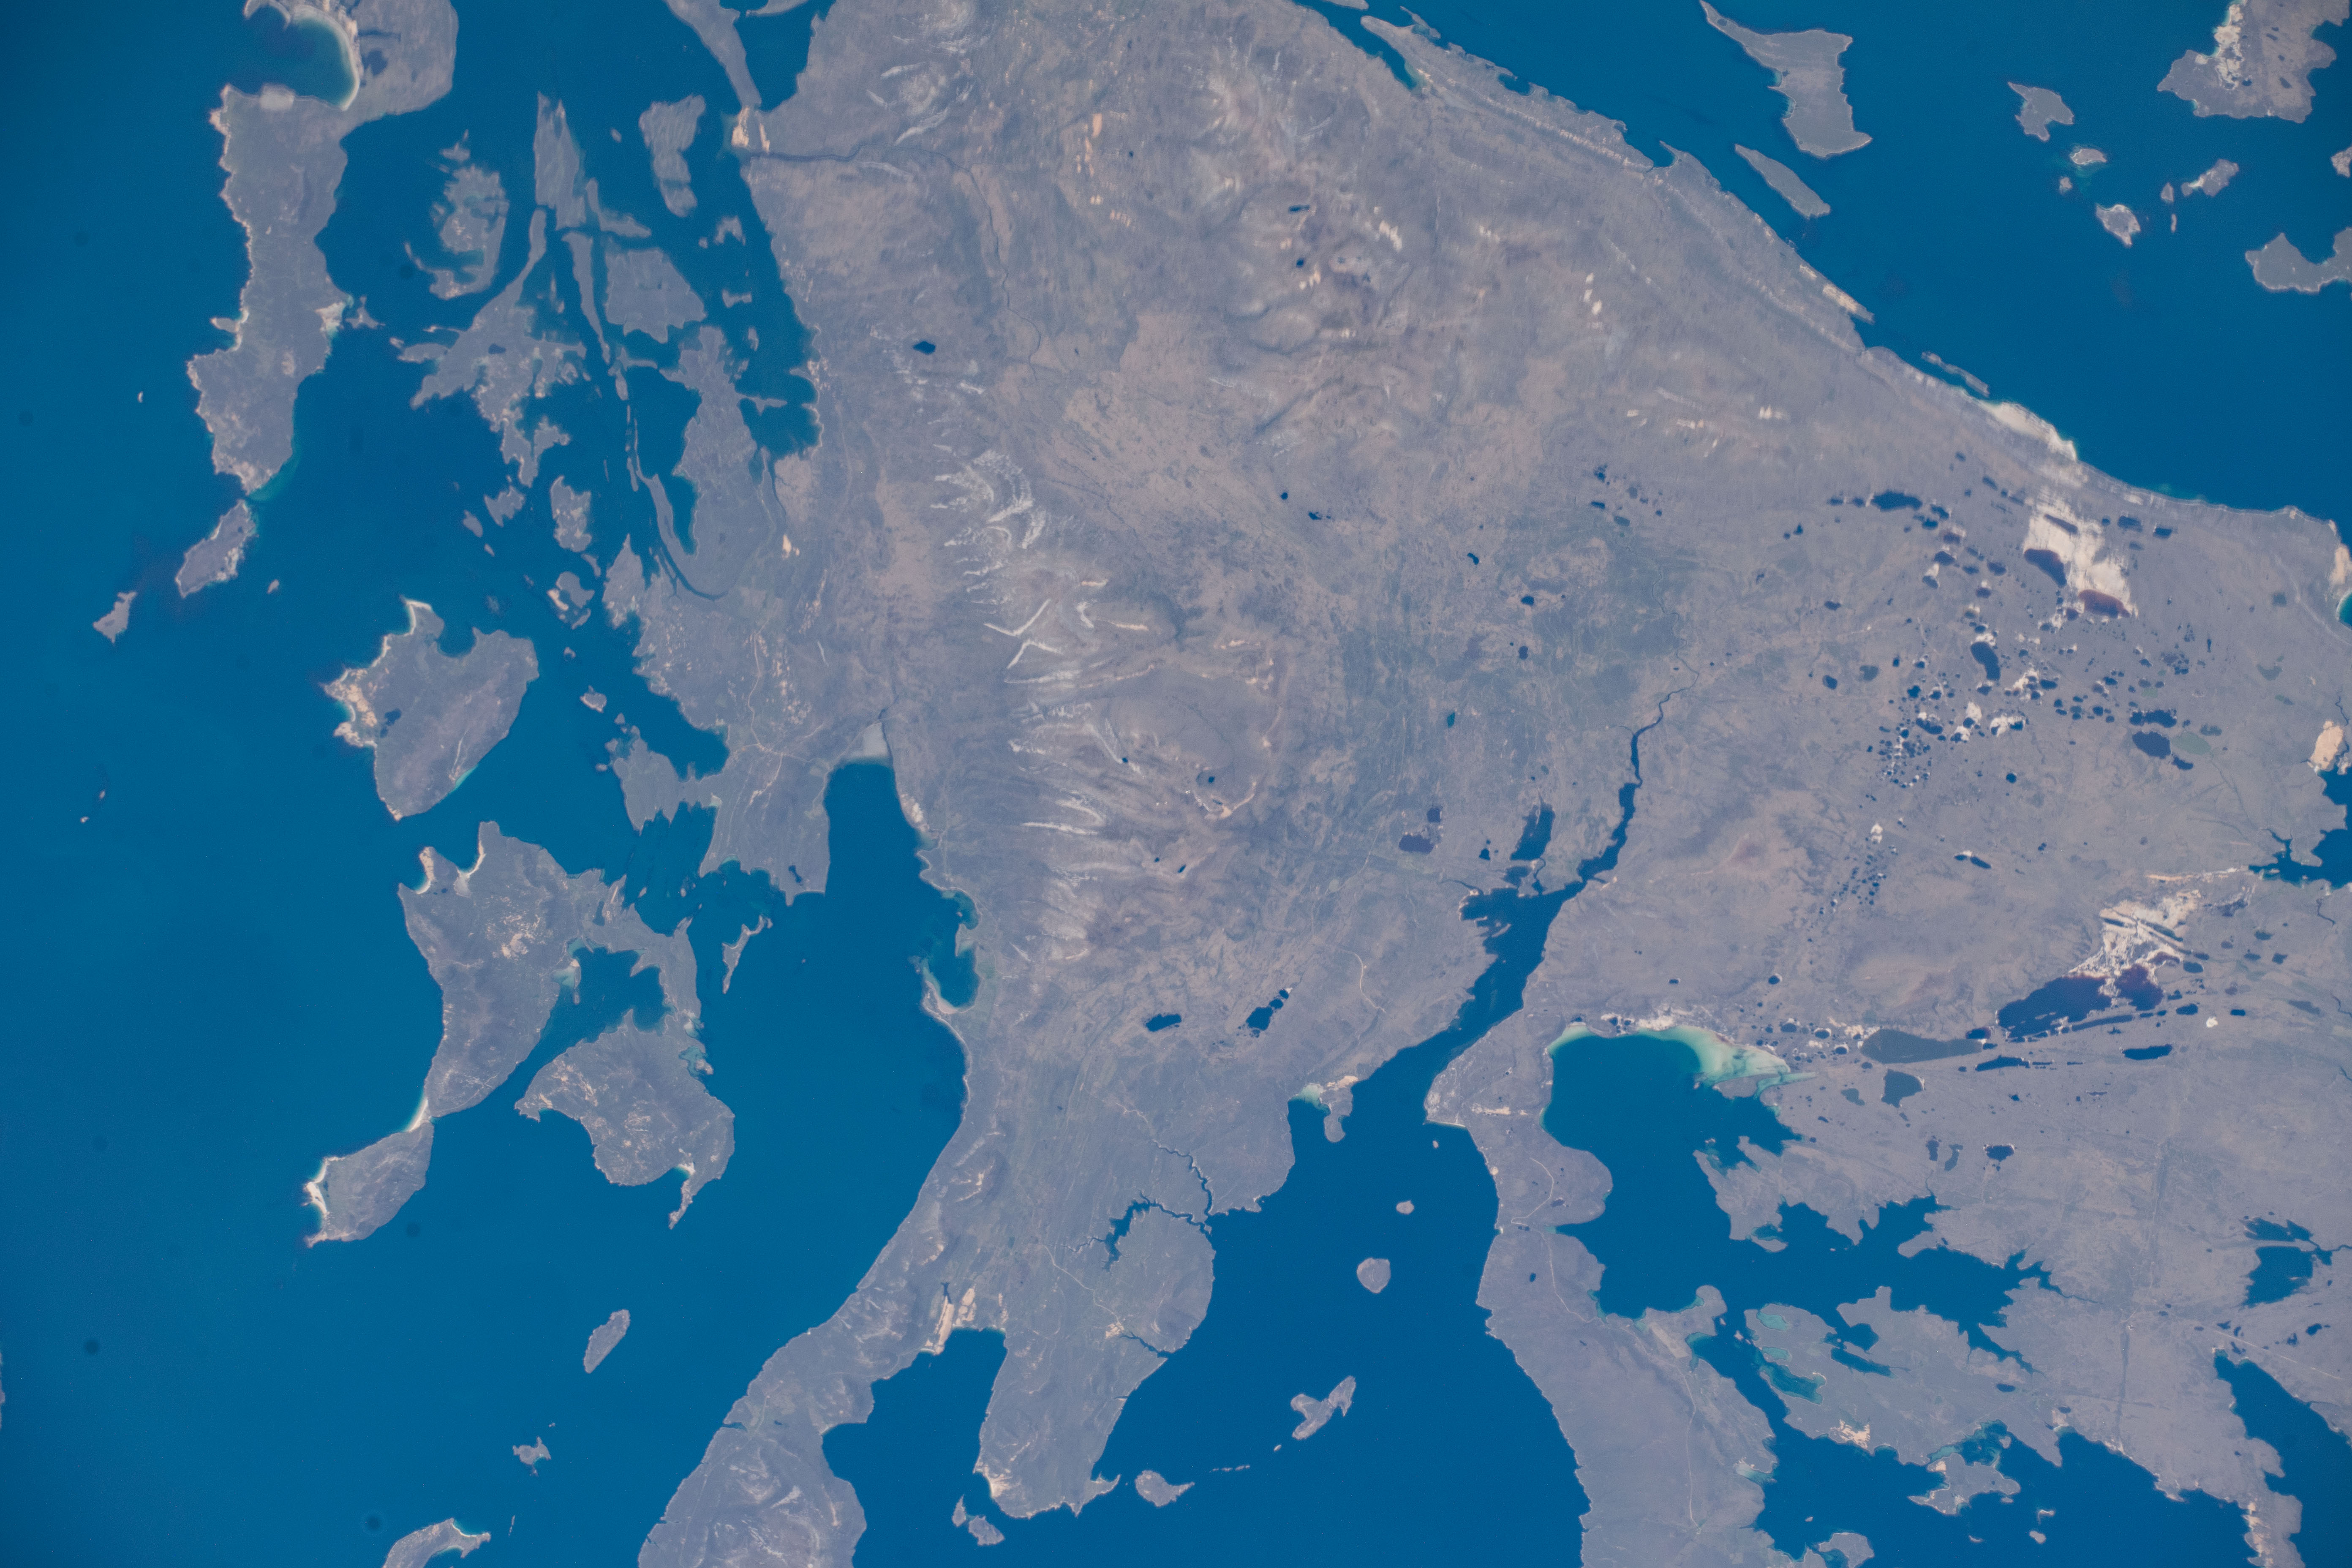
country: FALKLAND ISLANDS
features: FALKLAND ISLANDS, WEST FALKLAND
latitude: -51.6
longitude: -60.1
